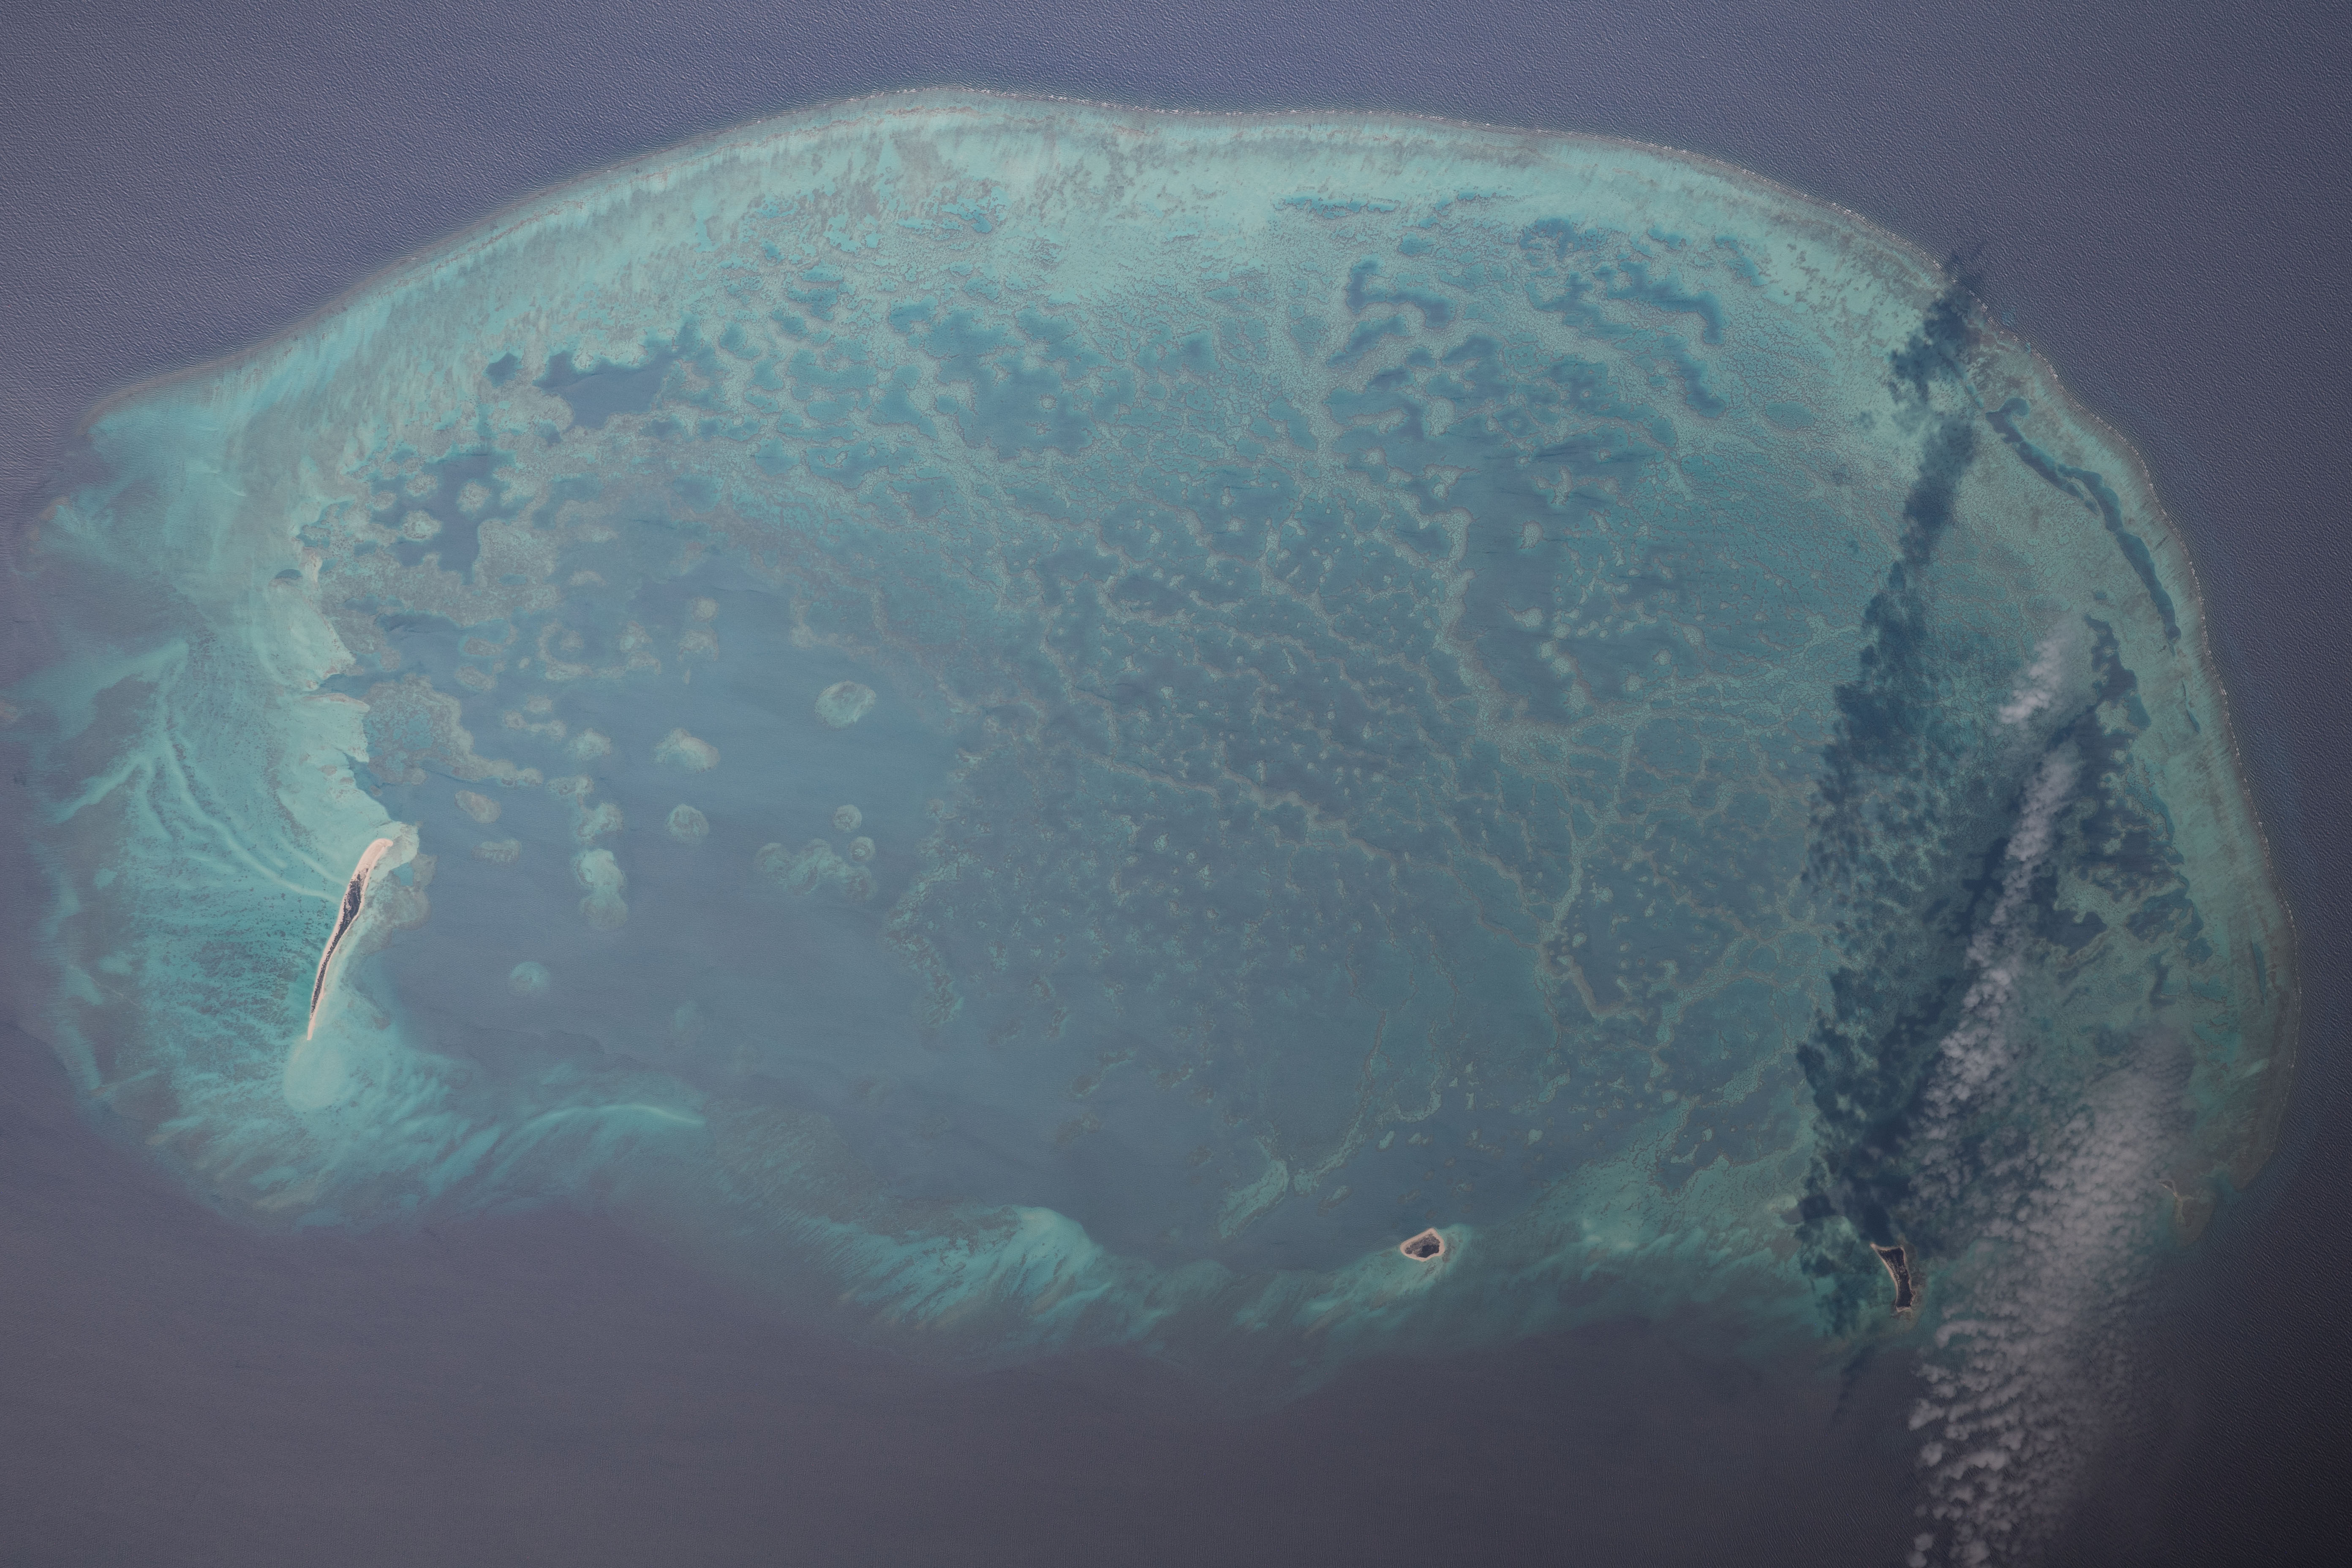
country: MEXICO
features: SCORPION REEF
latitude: 22.5
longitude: -89.7
